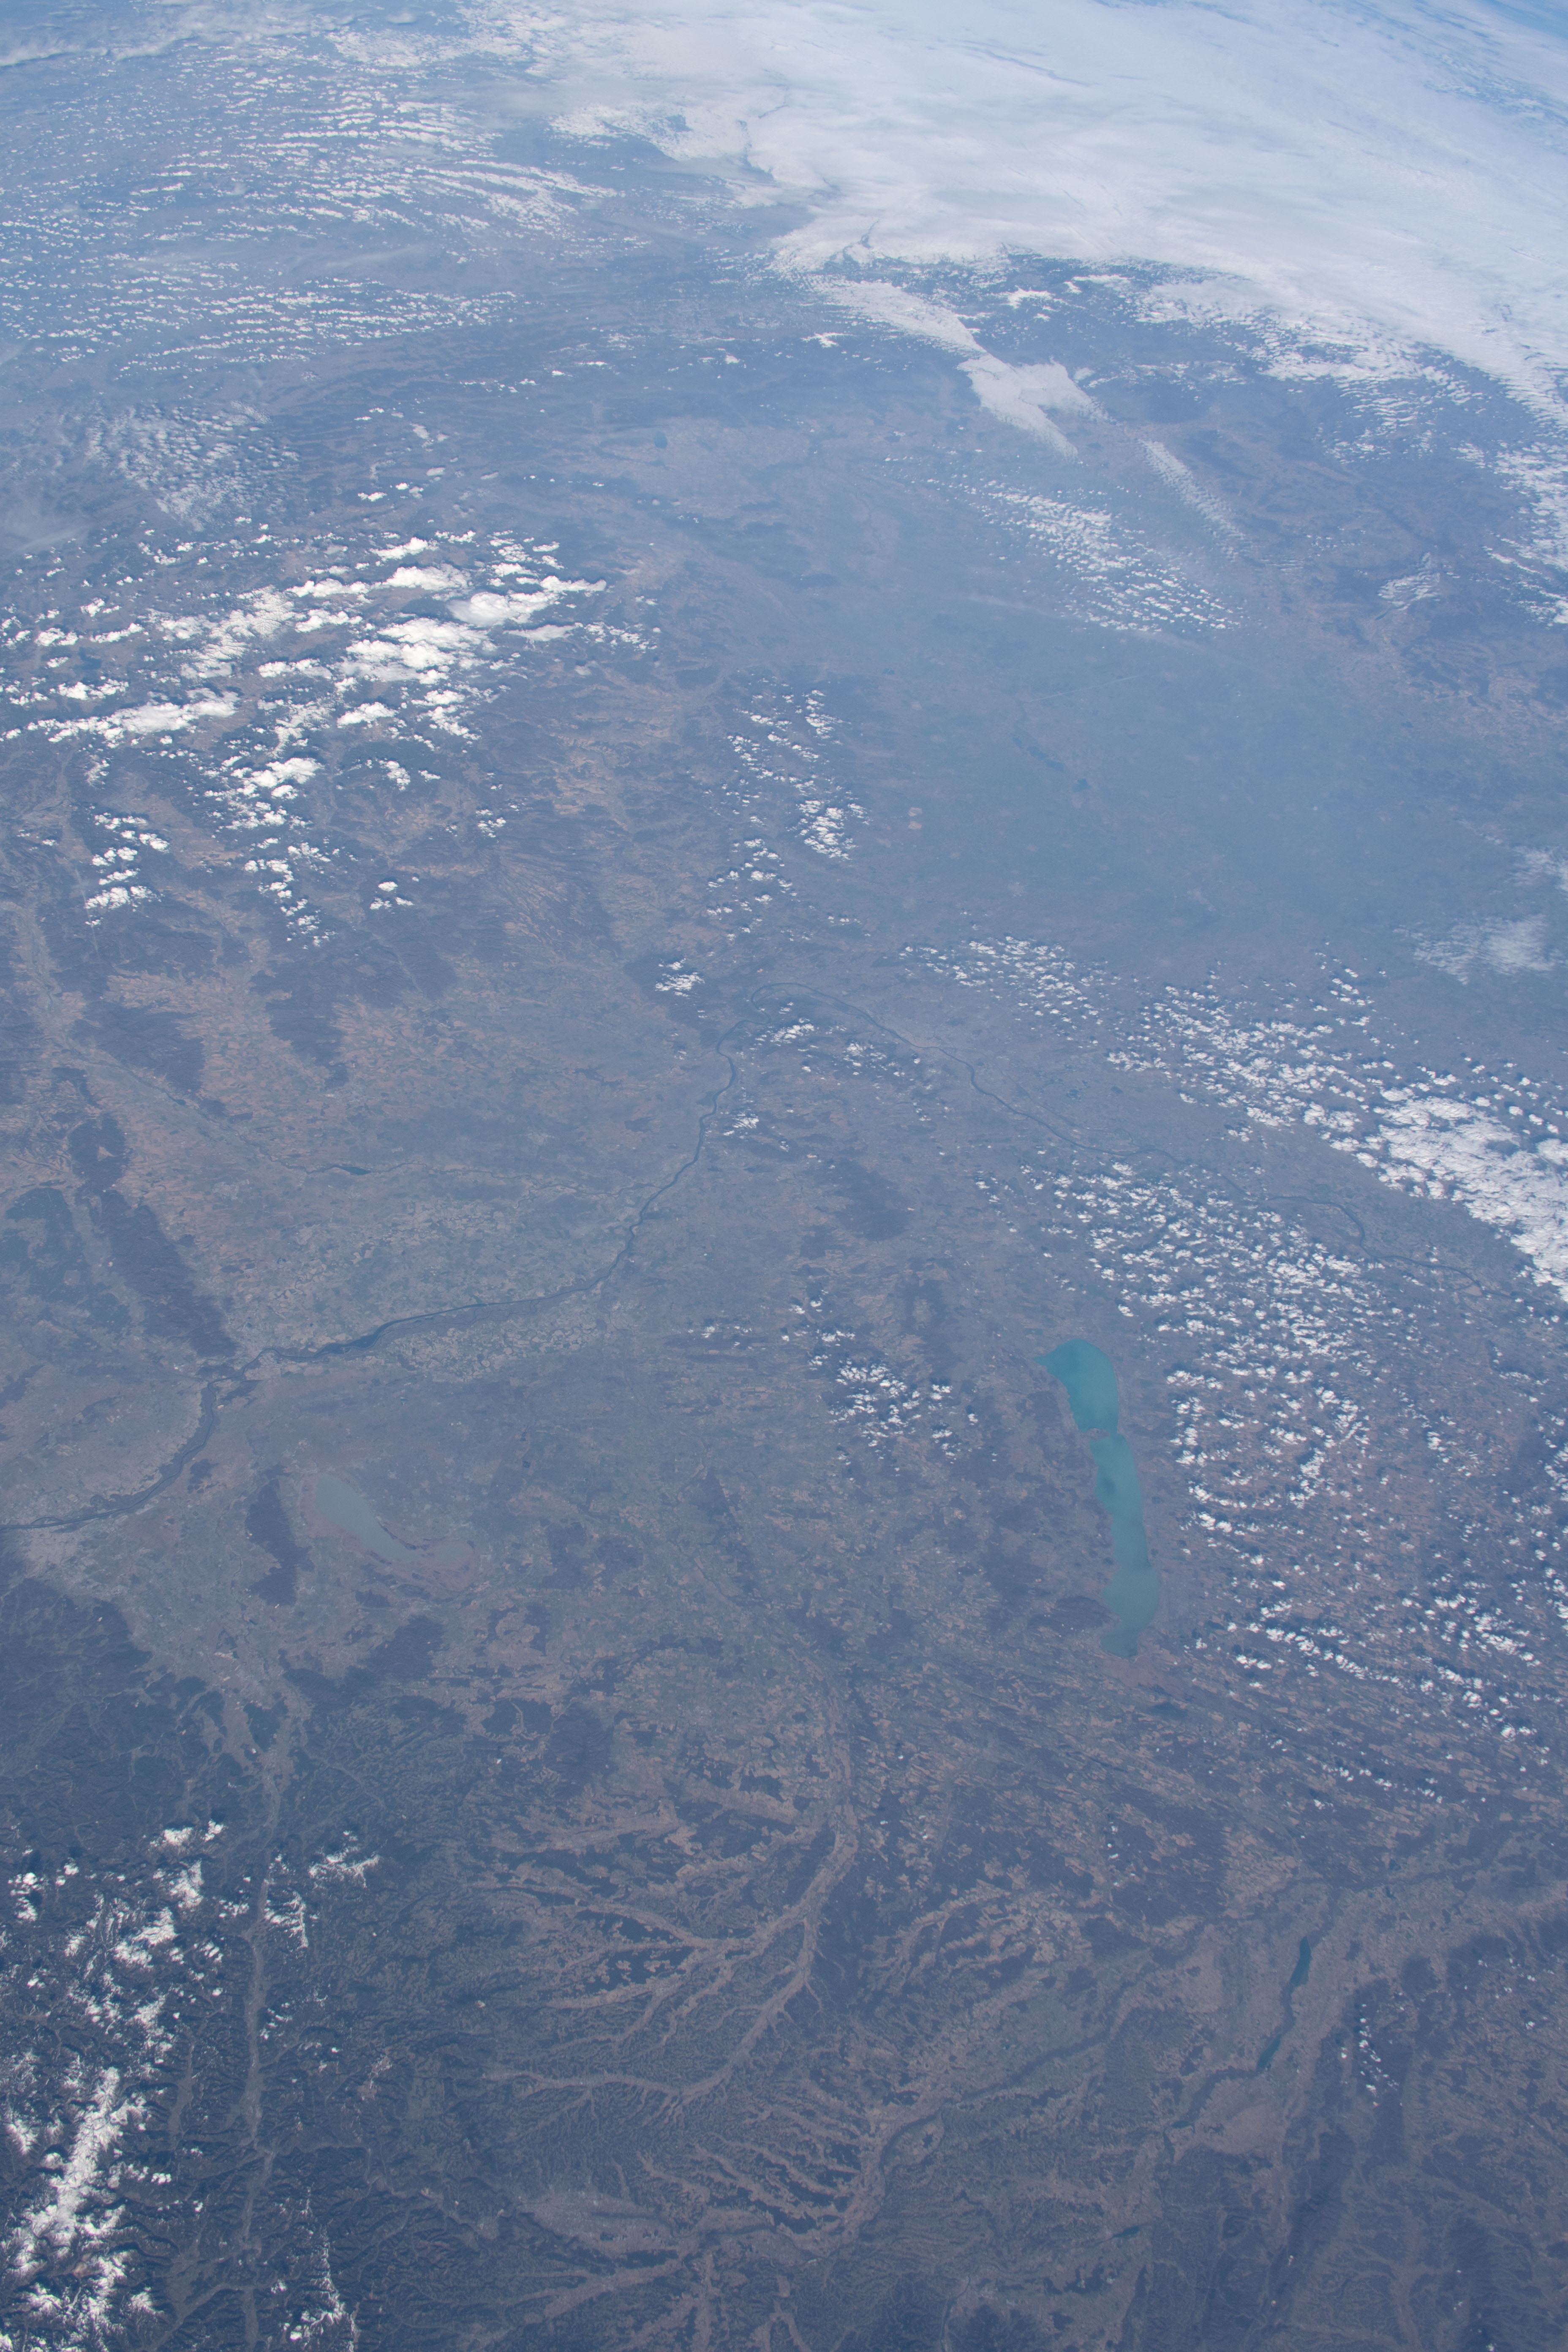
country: ITALY
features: LIDO DI JESOLO BAY
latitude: 45.5
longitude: 12.5
